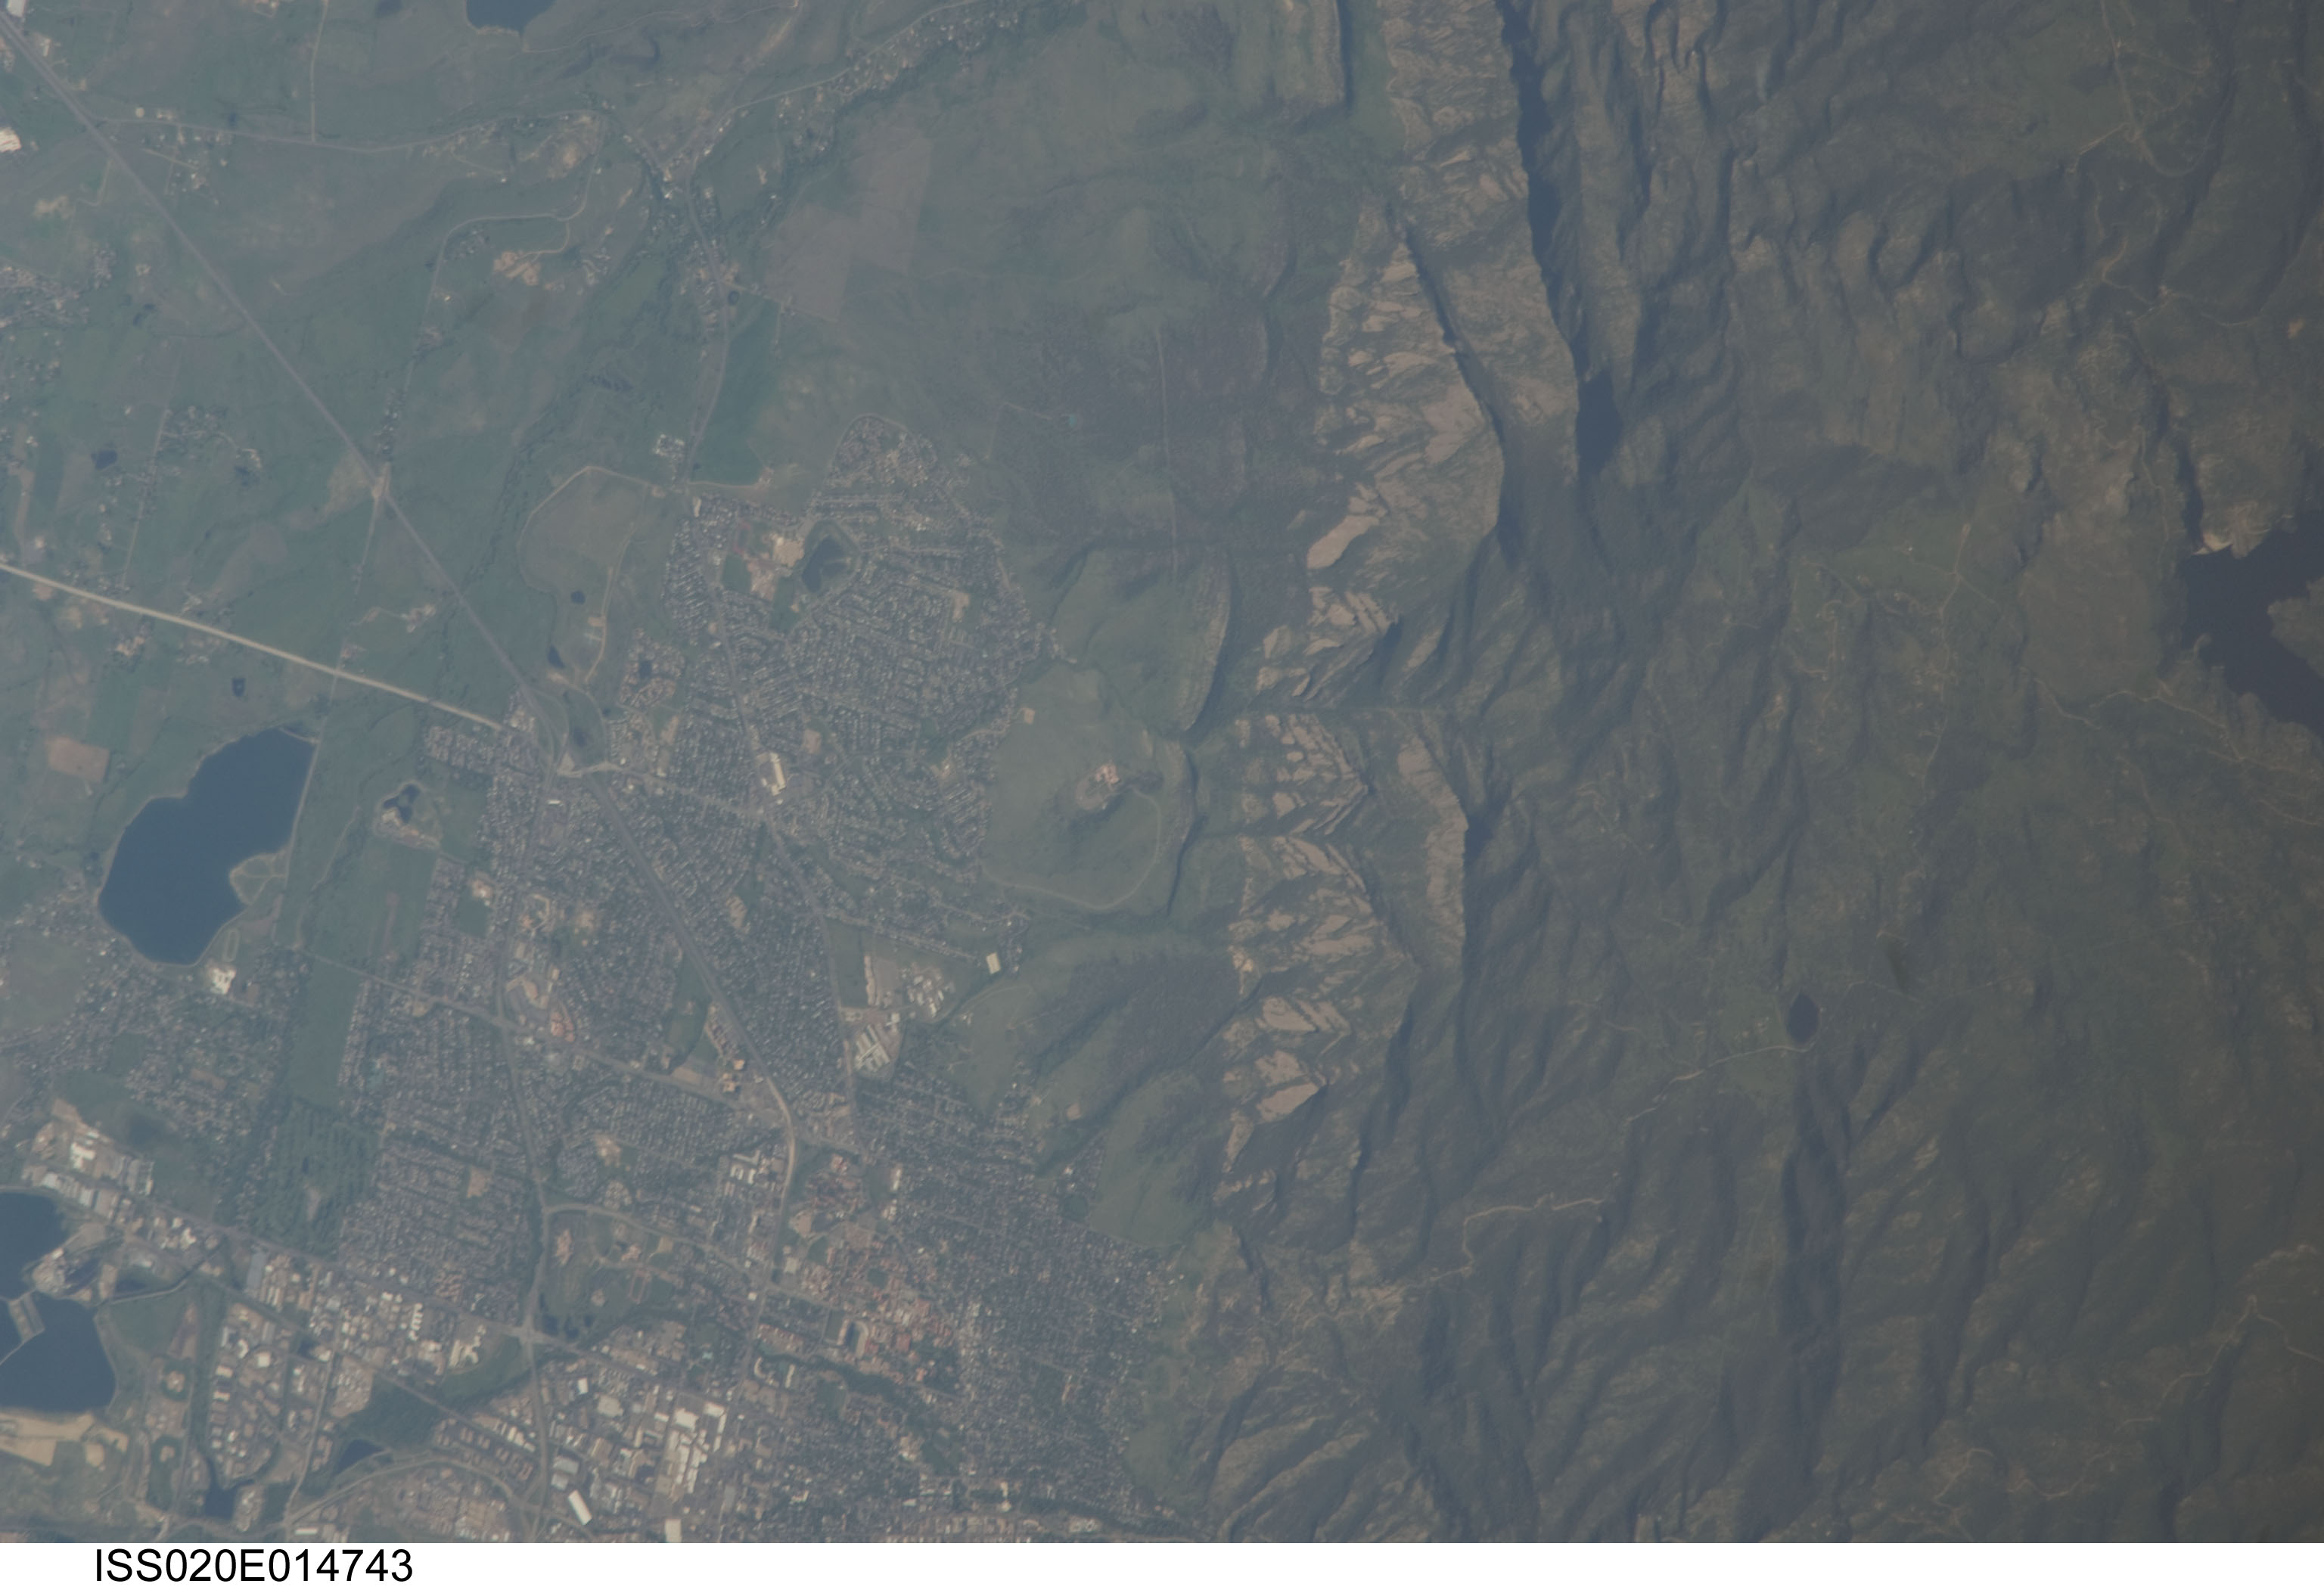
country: USA-COLORADO
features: BASE LINE RESERVOIR,LEGGET OWEN RESERVOIR,BOULDER CO,KOSSLER LAKE,BASELINE RESERVOIR,THE FLATIRONS,HILLCREST RESERVOIR,BOULDER COLORADO,GROSS RESERVOIR,MOUNTAINS,VALMONT RESERVOIR,DAM
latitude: 40.0
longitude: -105.3
